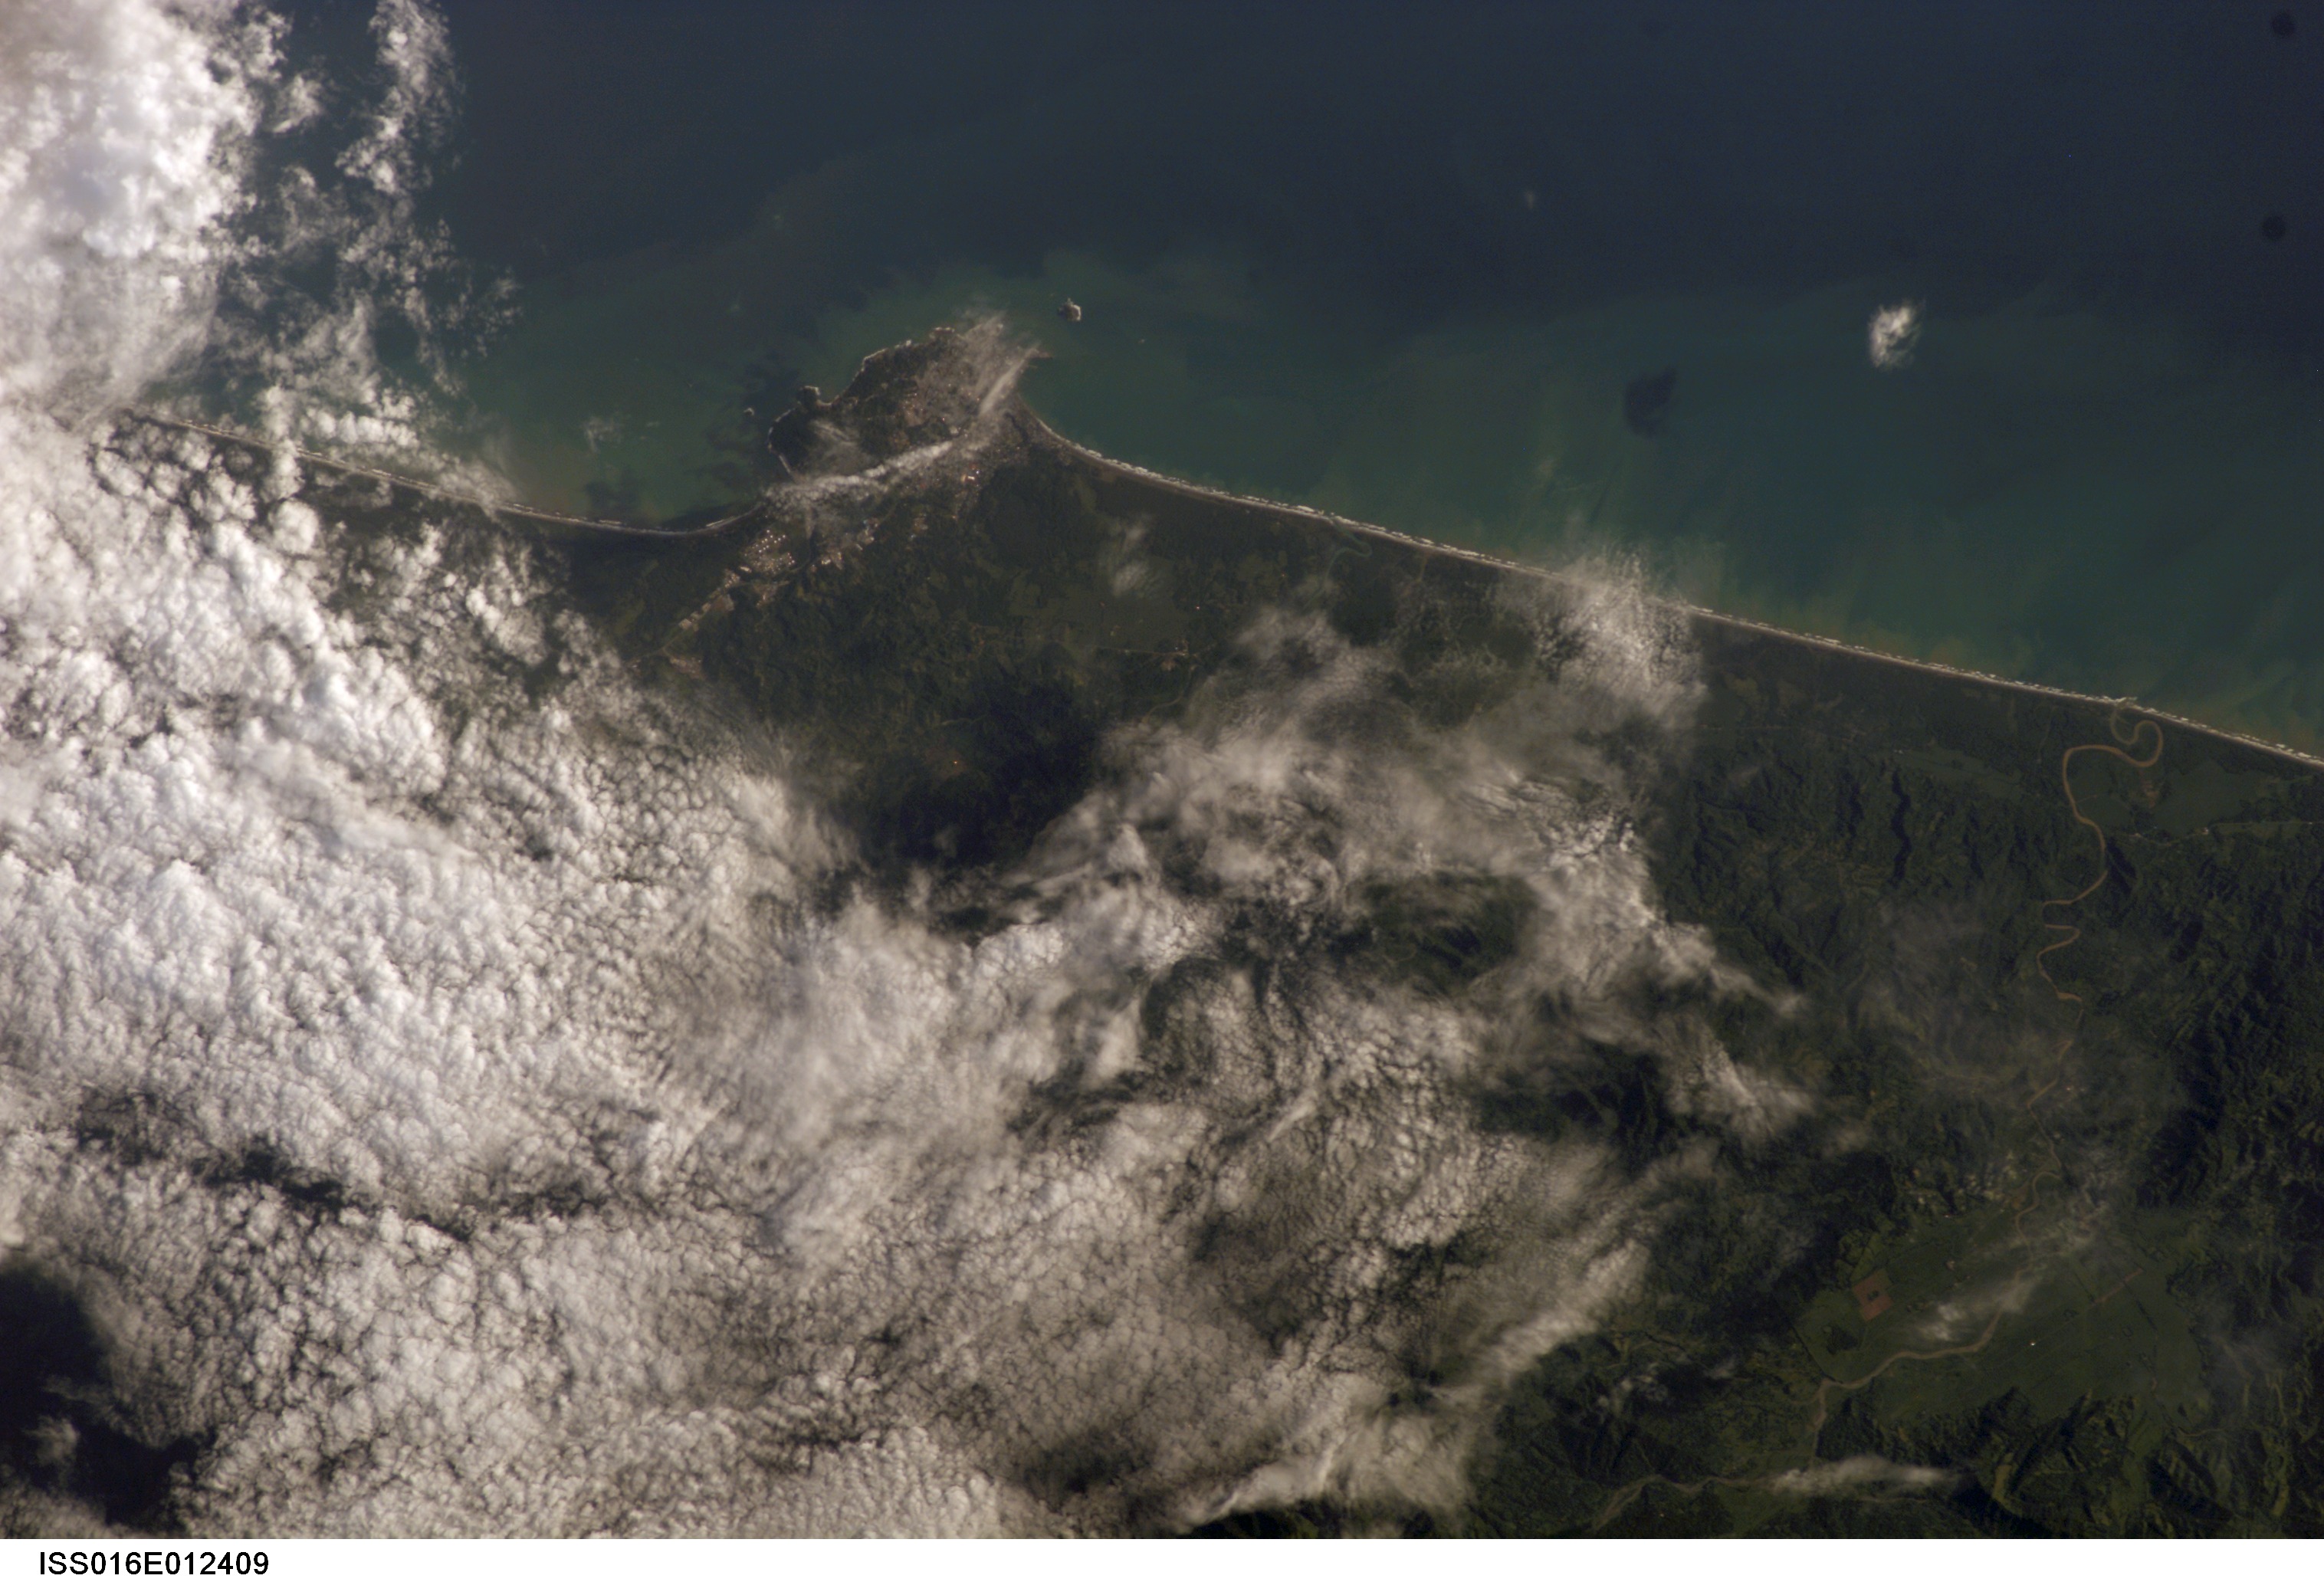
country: COSTA RICA
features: PUERTO LIMON, CLOUDS
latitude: 10.0
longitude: -83.0
